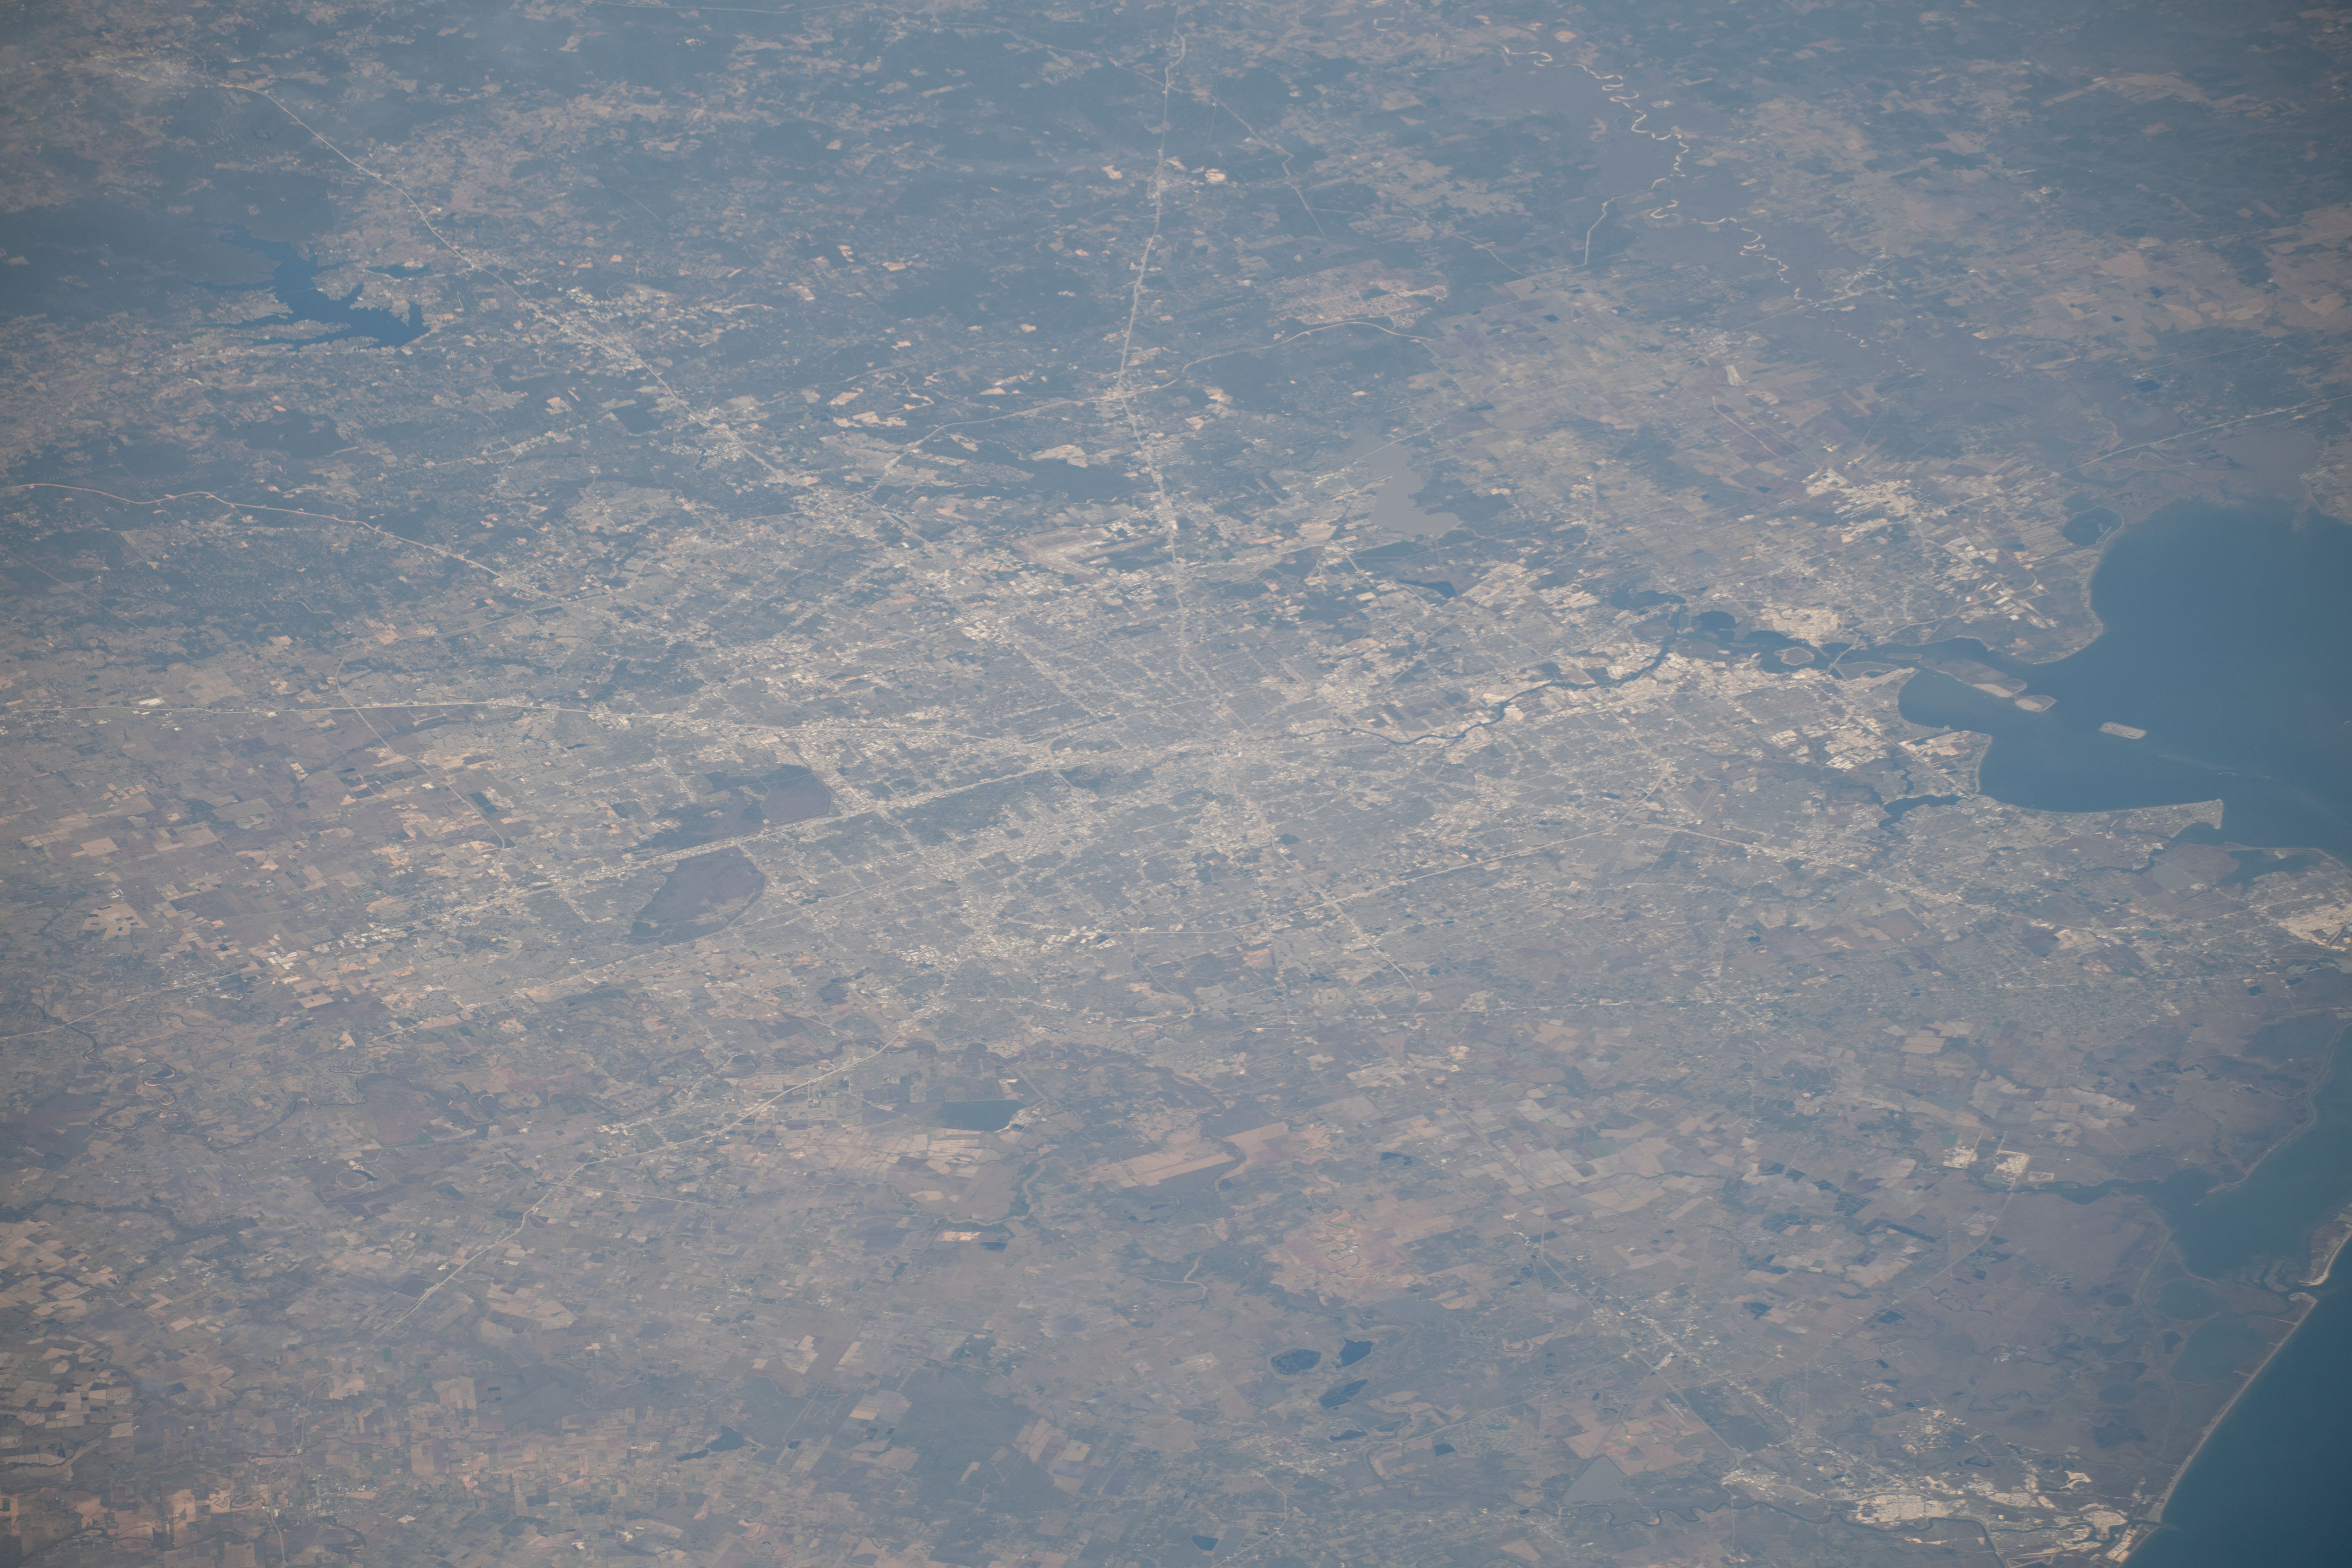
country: USA-TEXAS
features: HOUSTON, TRINITY BAY, GALVESTON BAY
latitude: 29.8
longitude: -95.3
